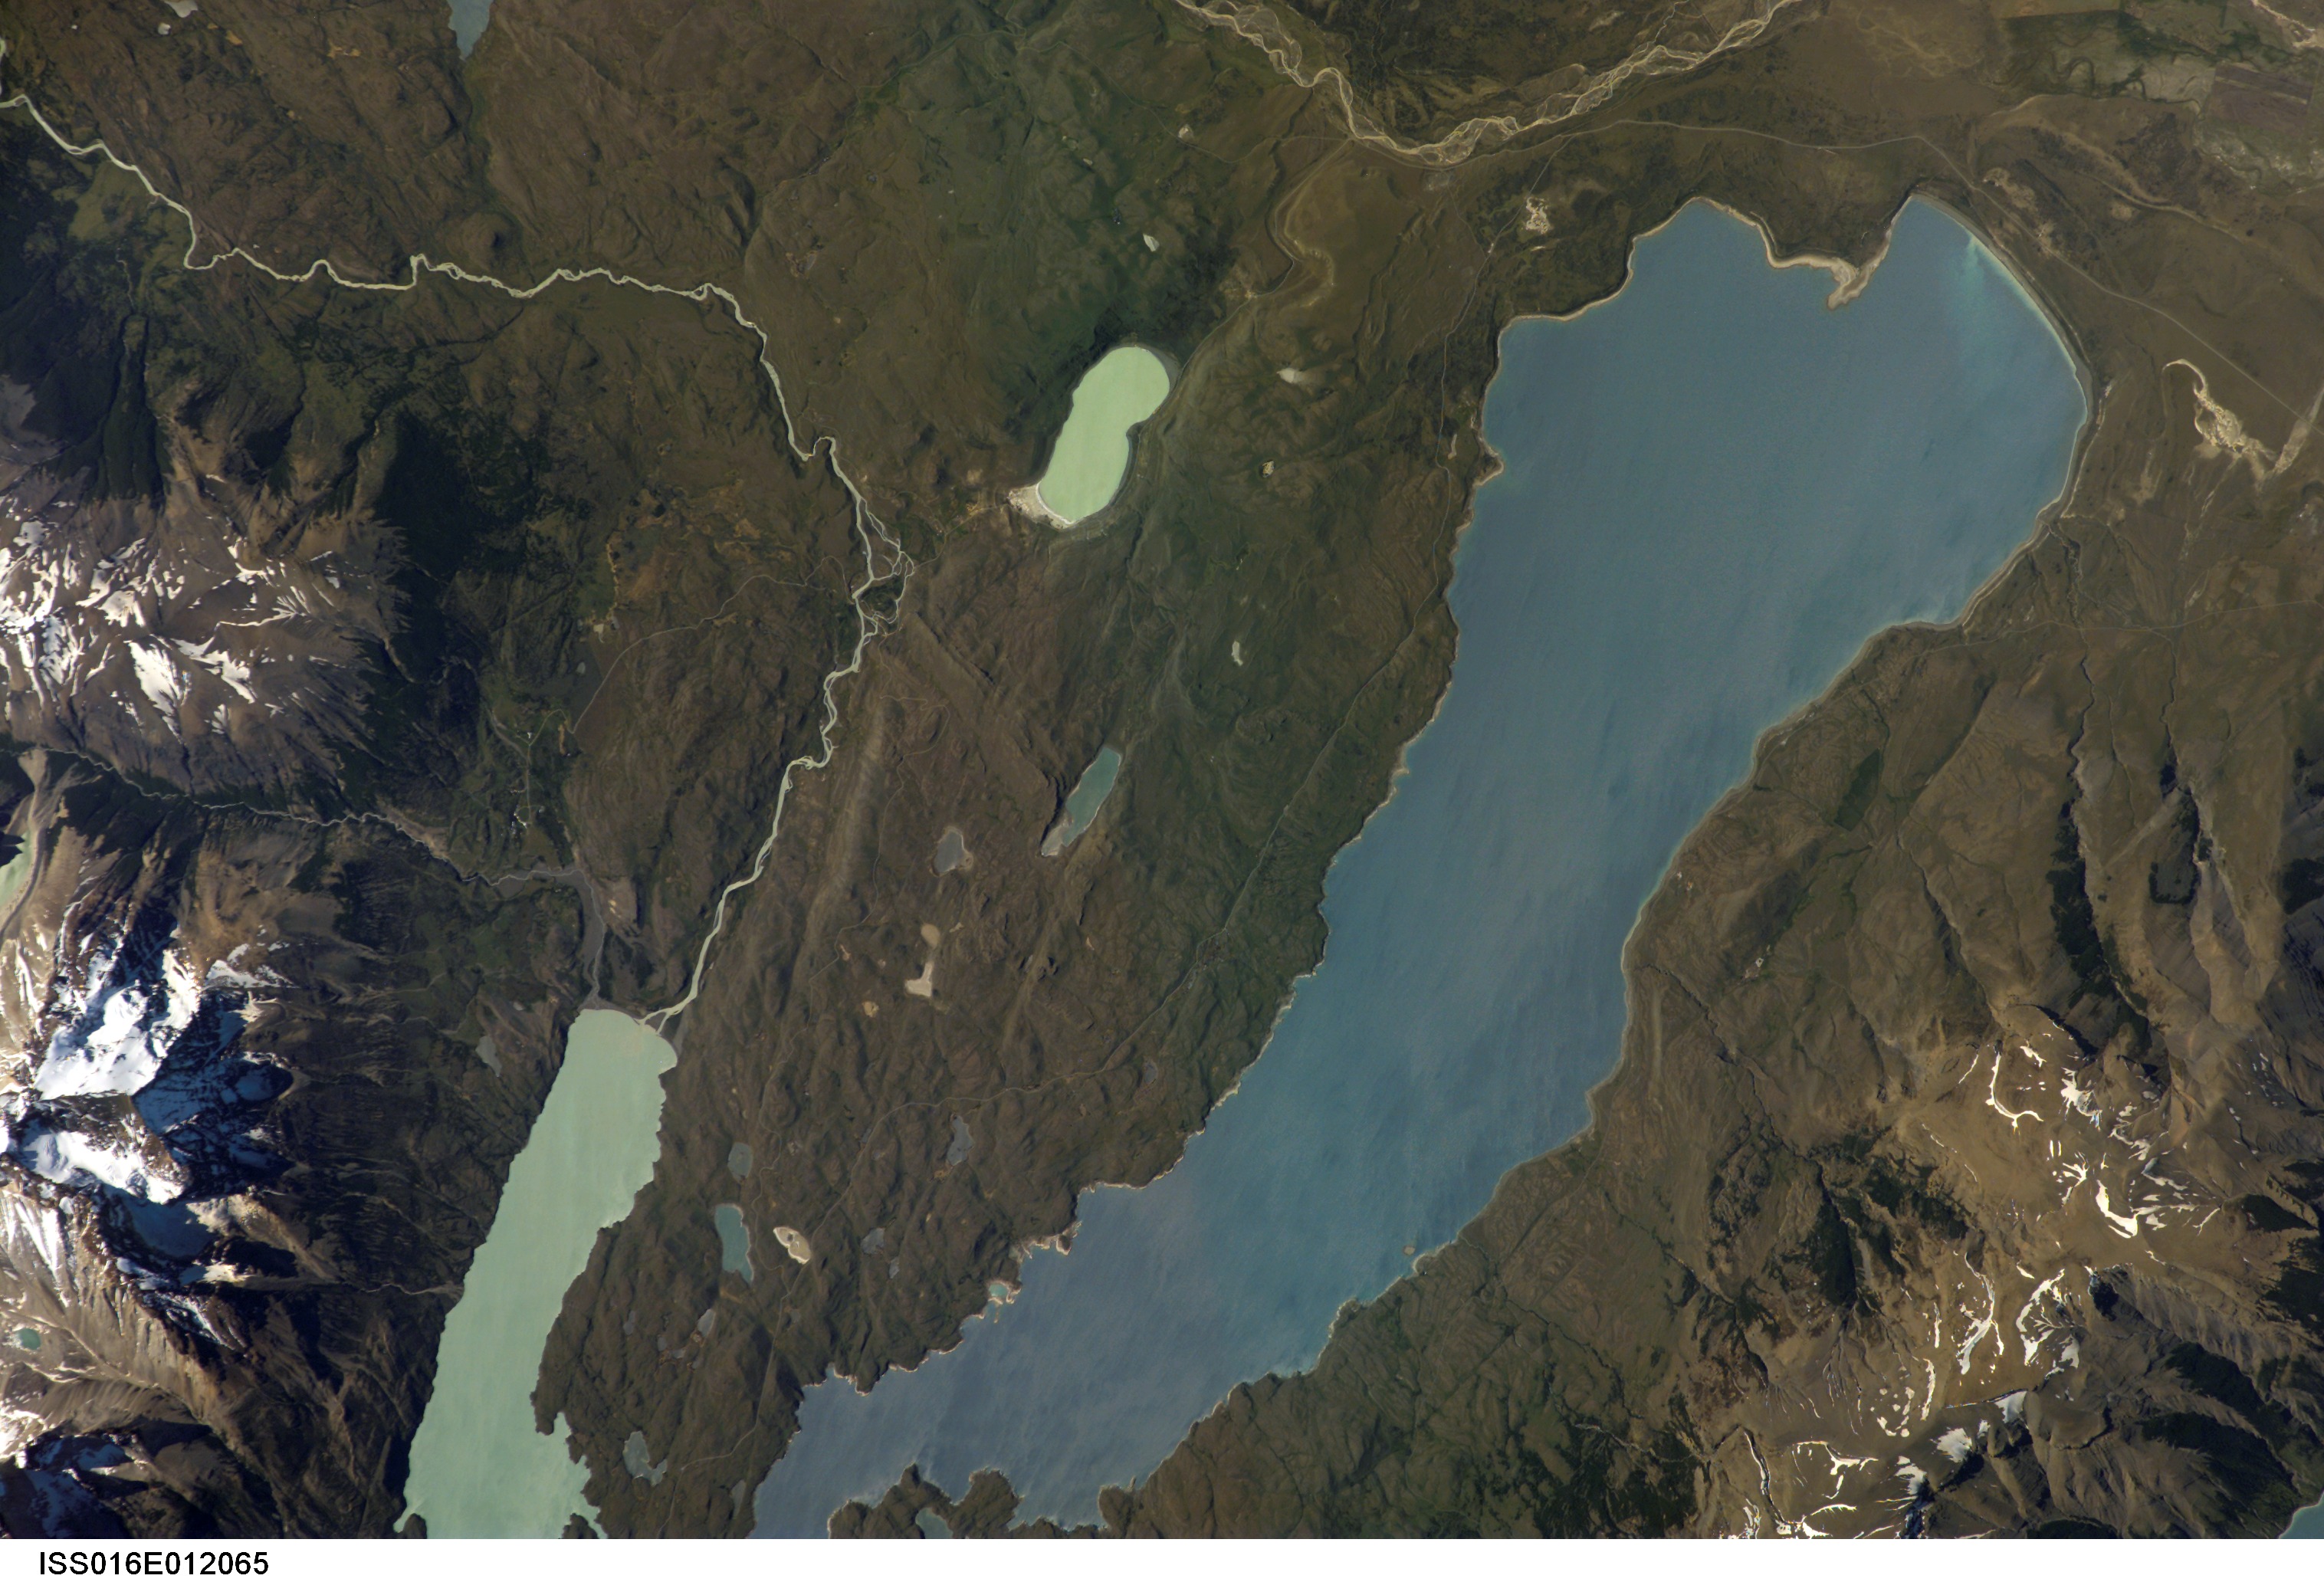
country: CHILE
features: L. SARMIENTO
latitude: -51.0
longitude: -72.8
